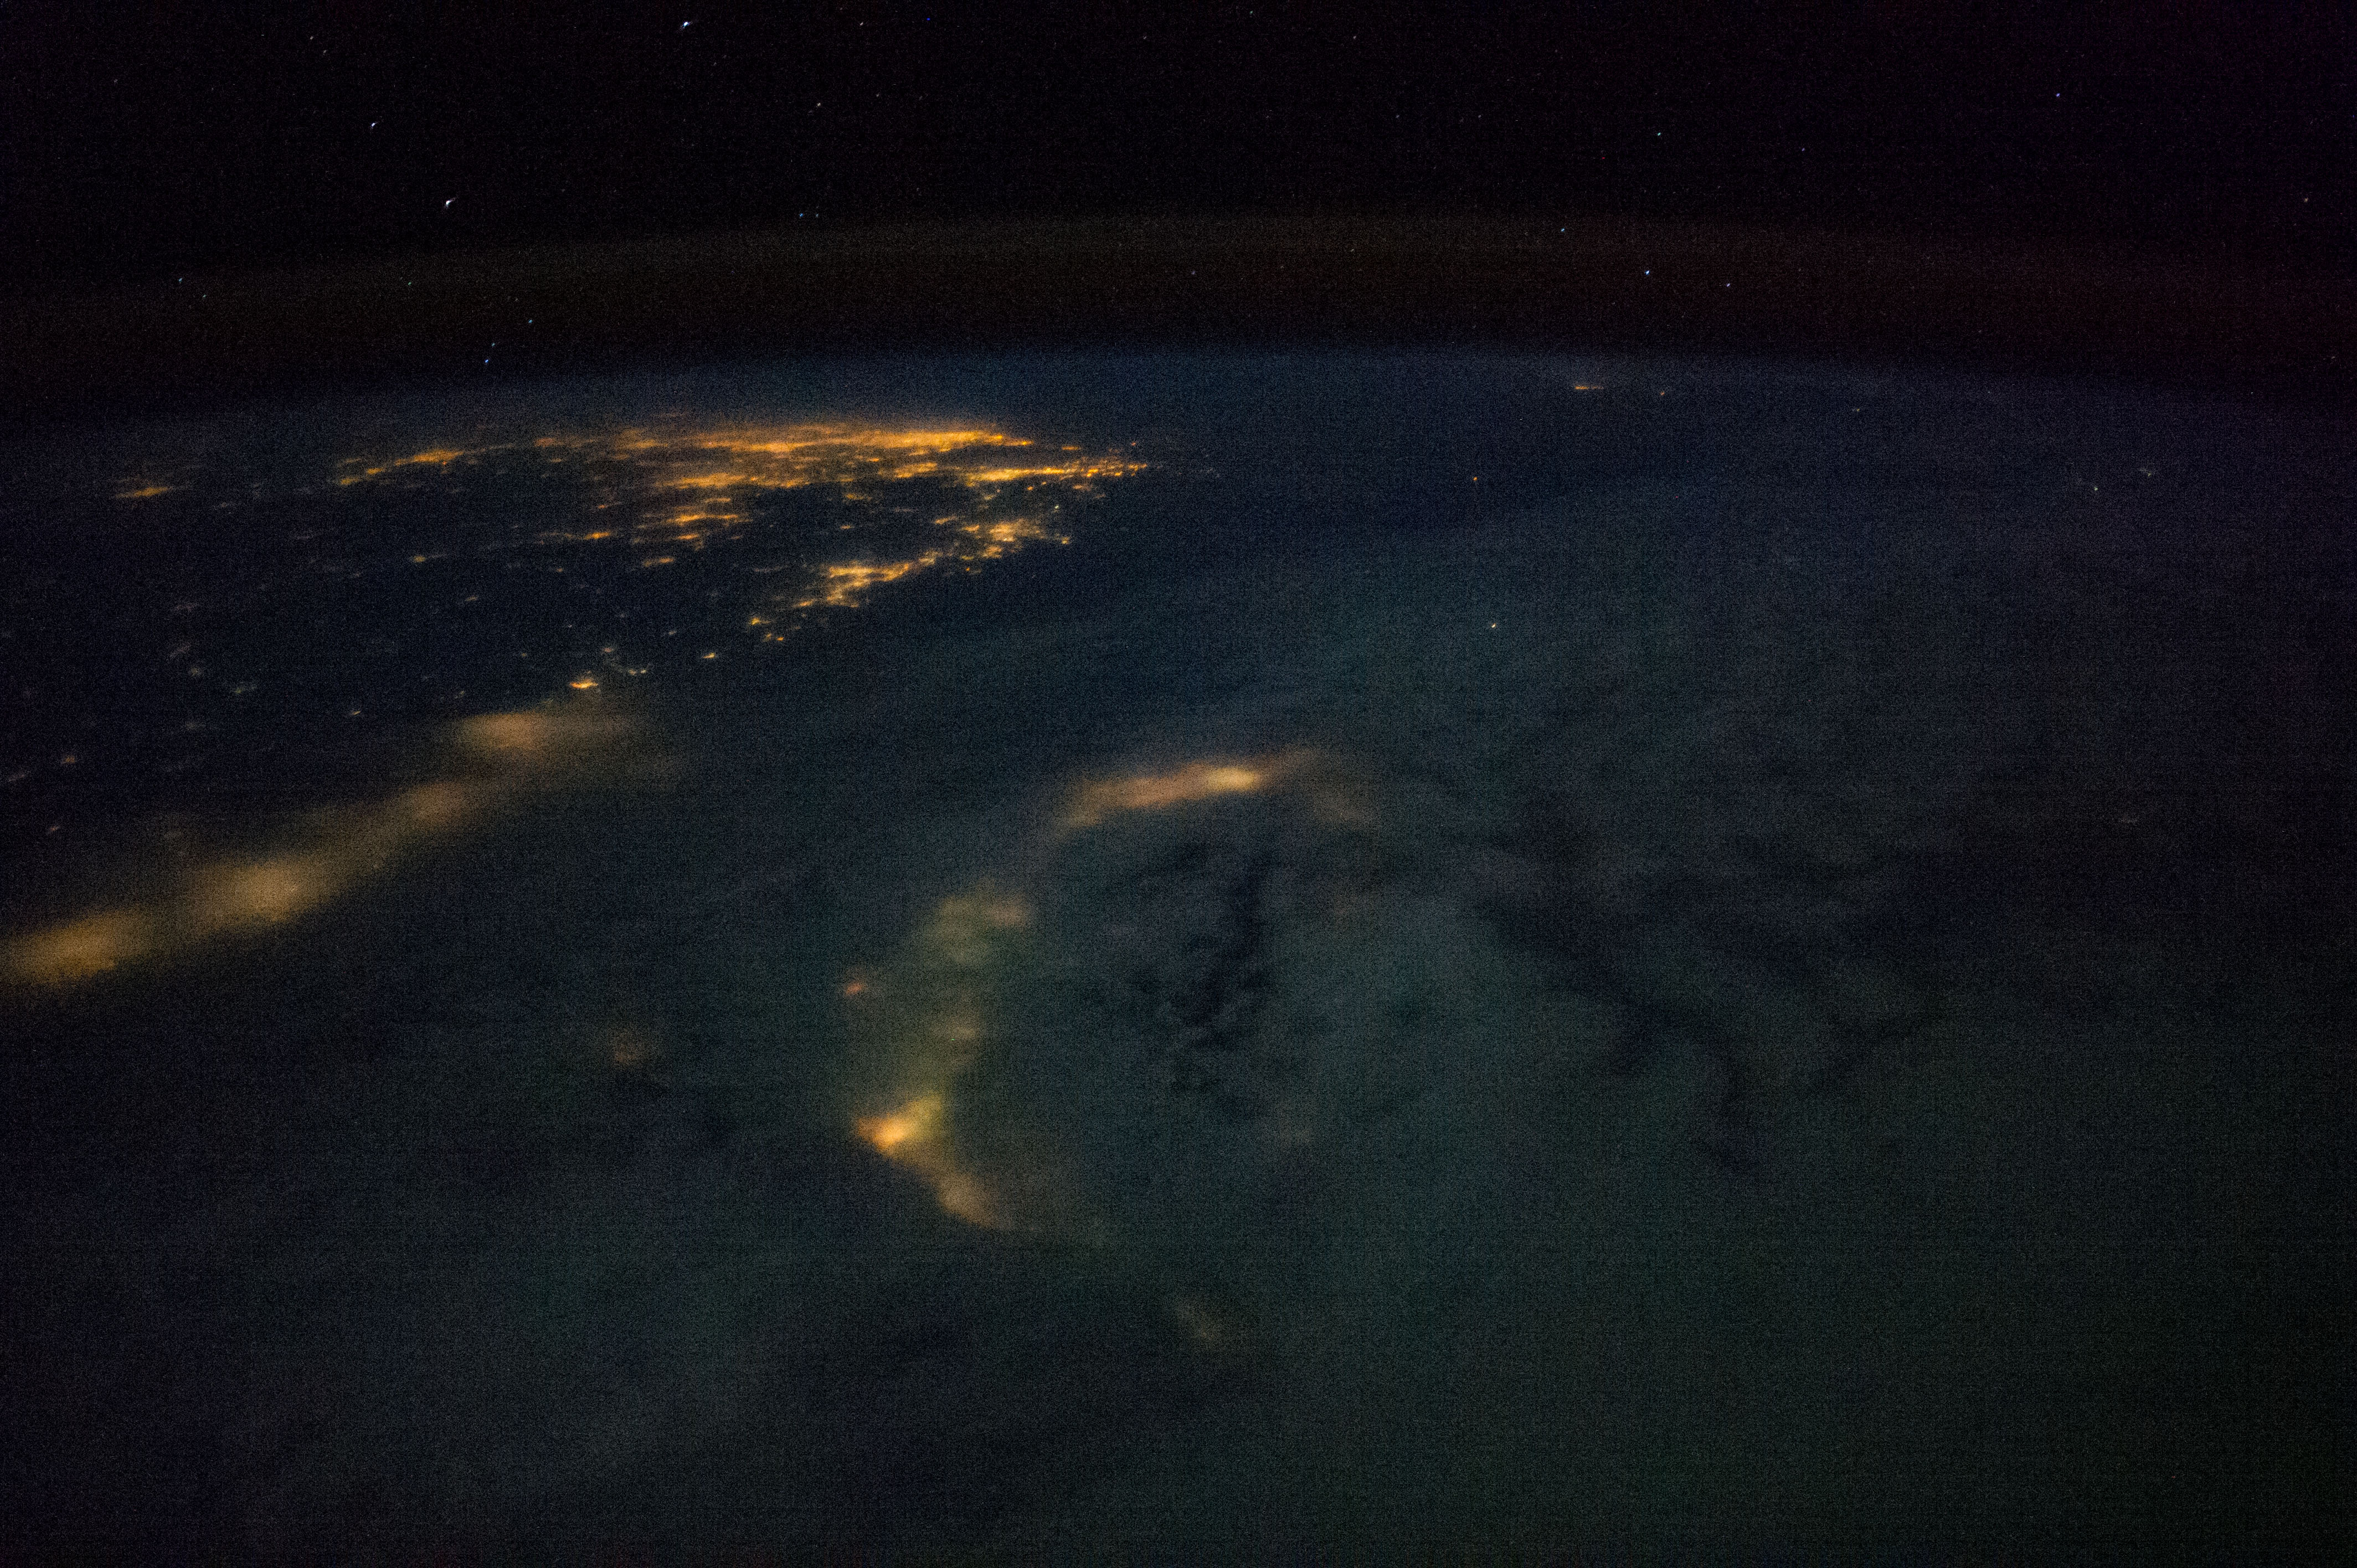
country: TAIWAN
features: TAIWAN ISLAND, NIGHT, EARTH LIMB, DARK EARTHOBS, MAINLAND CHINA
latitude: 25.1
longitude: 121.3
